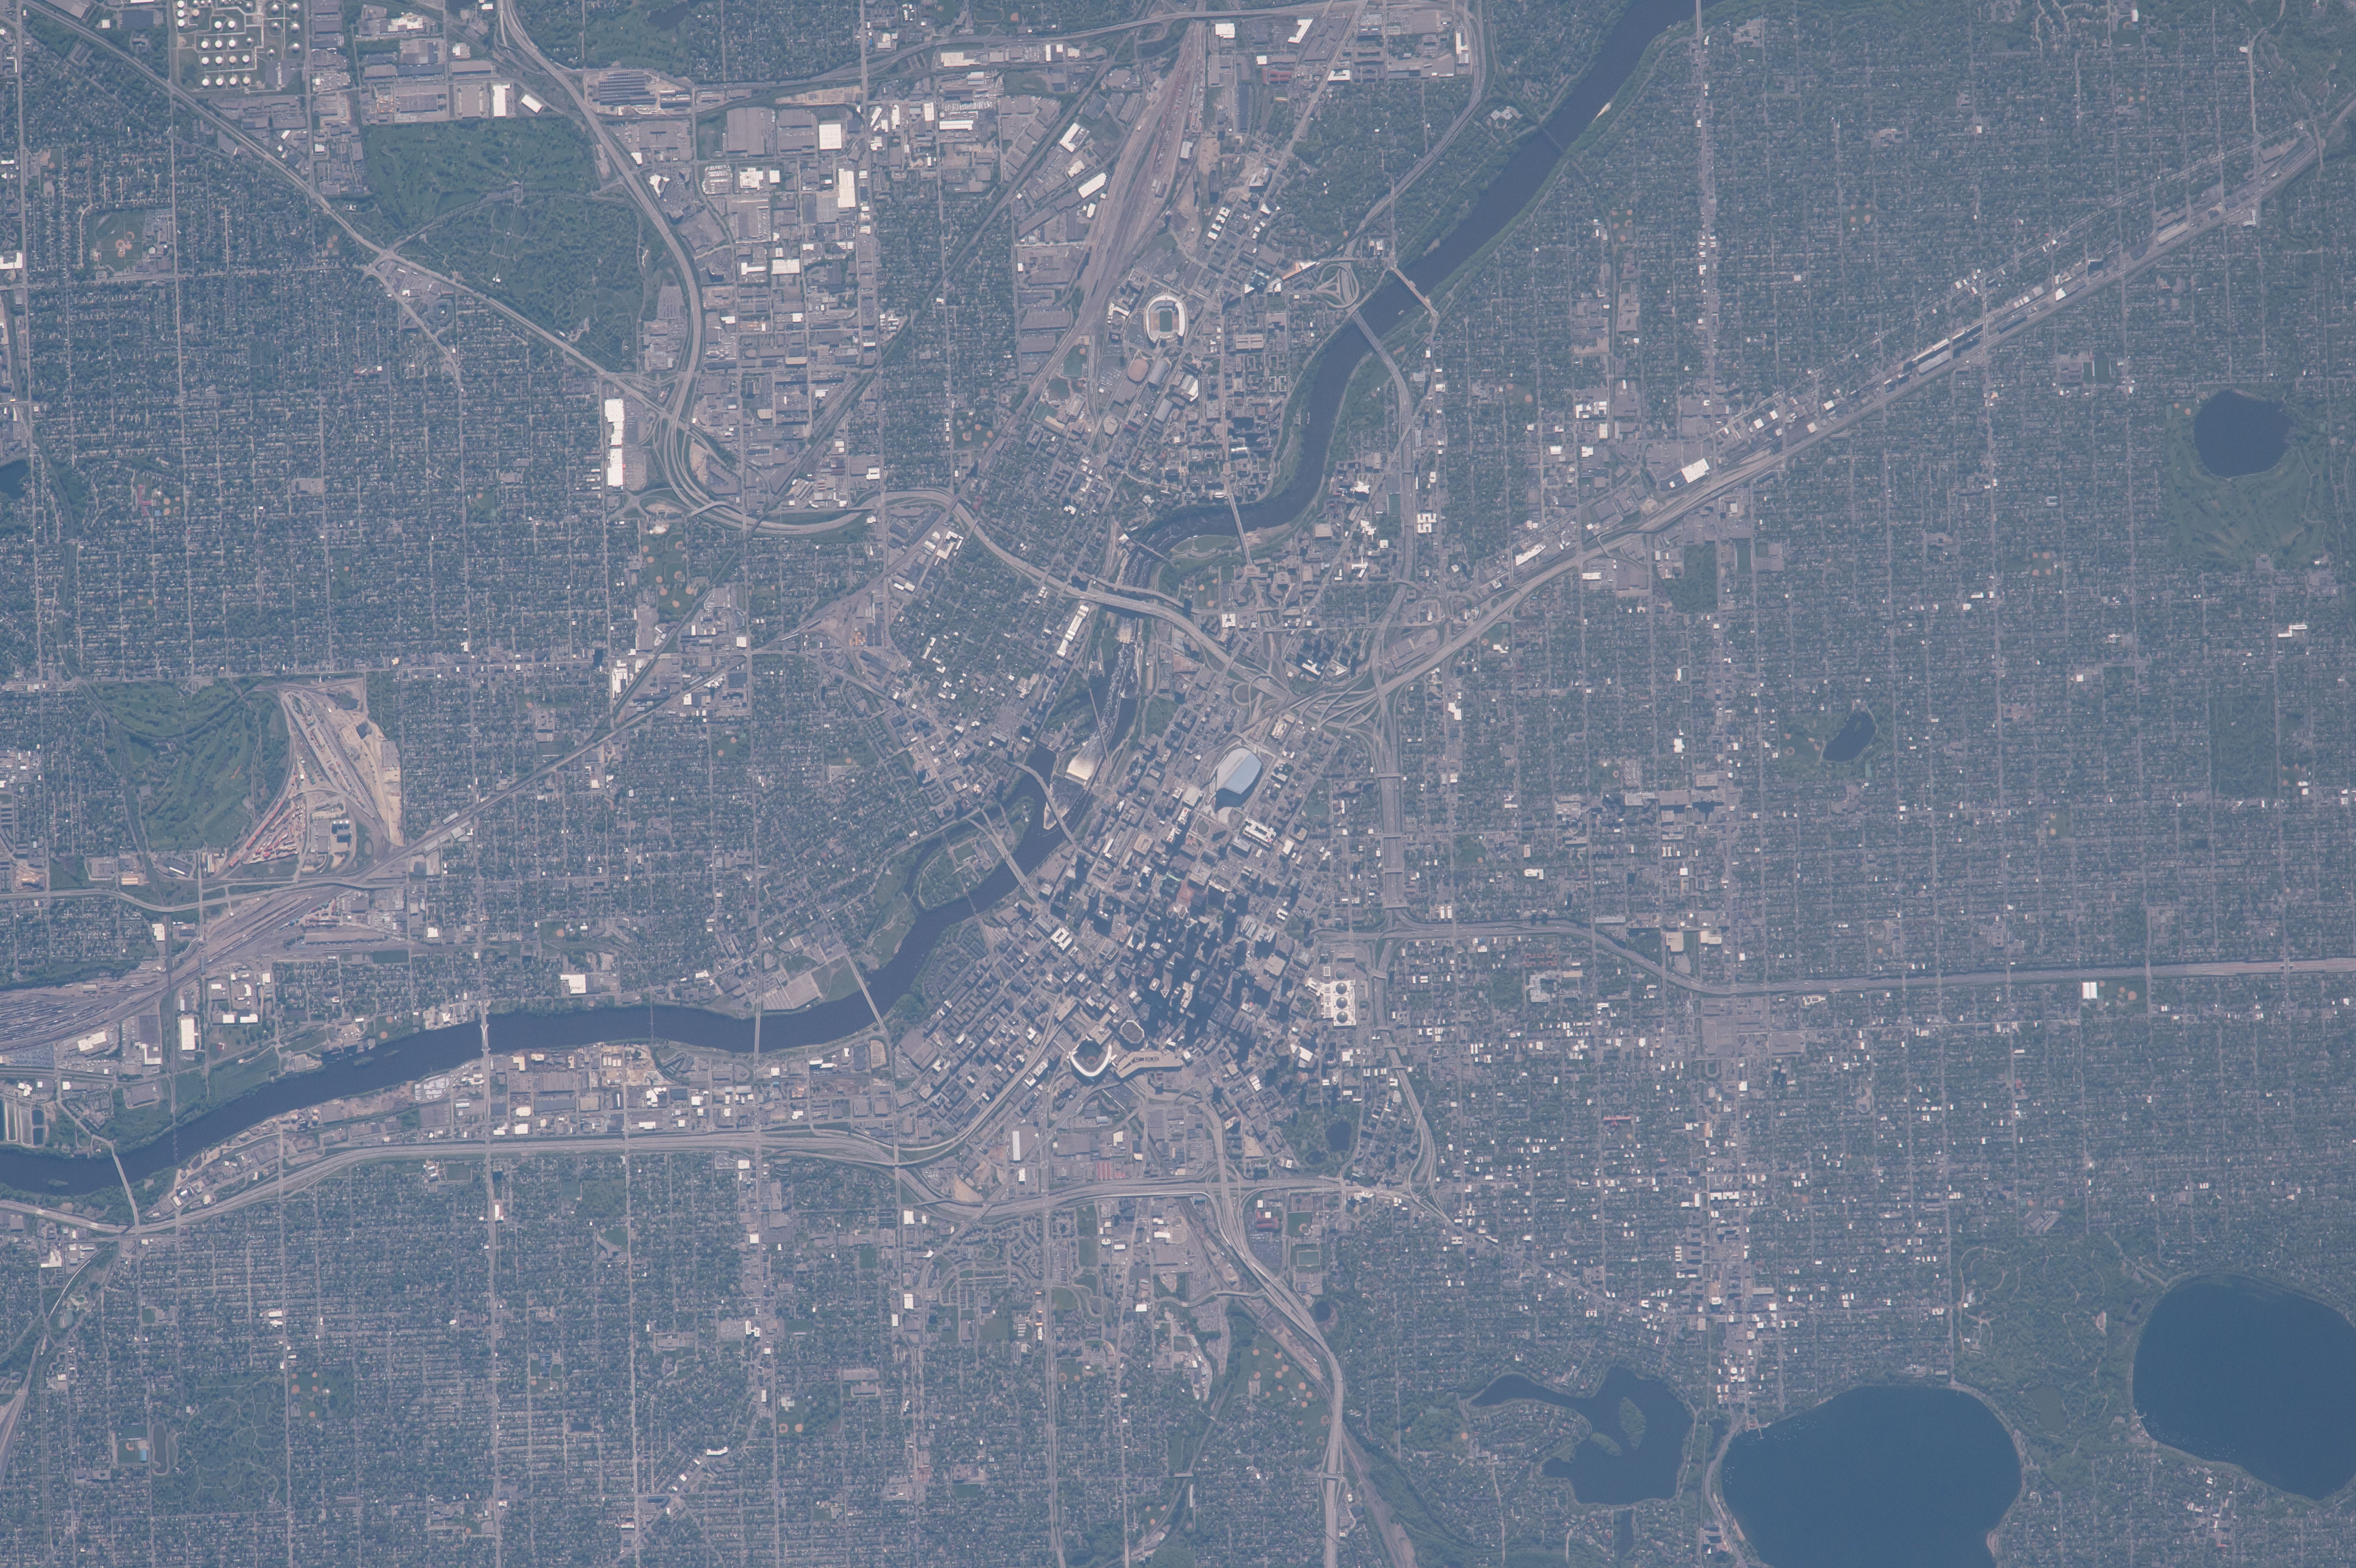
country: USA-MINNESOTA
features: MINNEAPOLIS, HENNEPIN ISLAND, NICOLLET ISLAND, BOOM ISLAND
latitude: 45.0
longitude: -93.3
